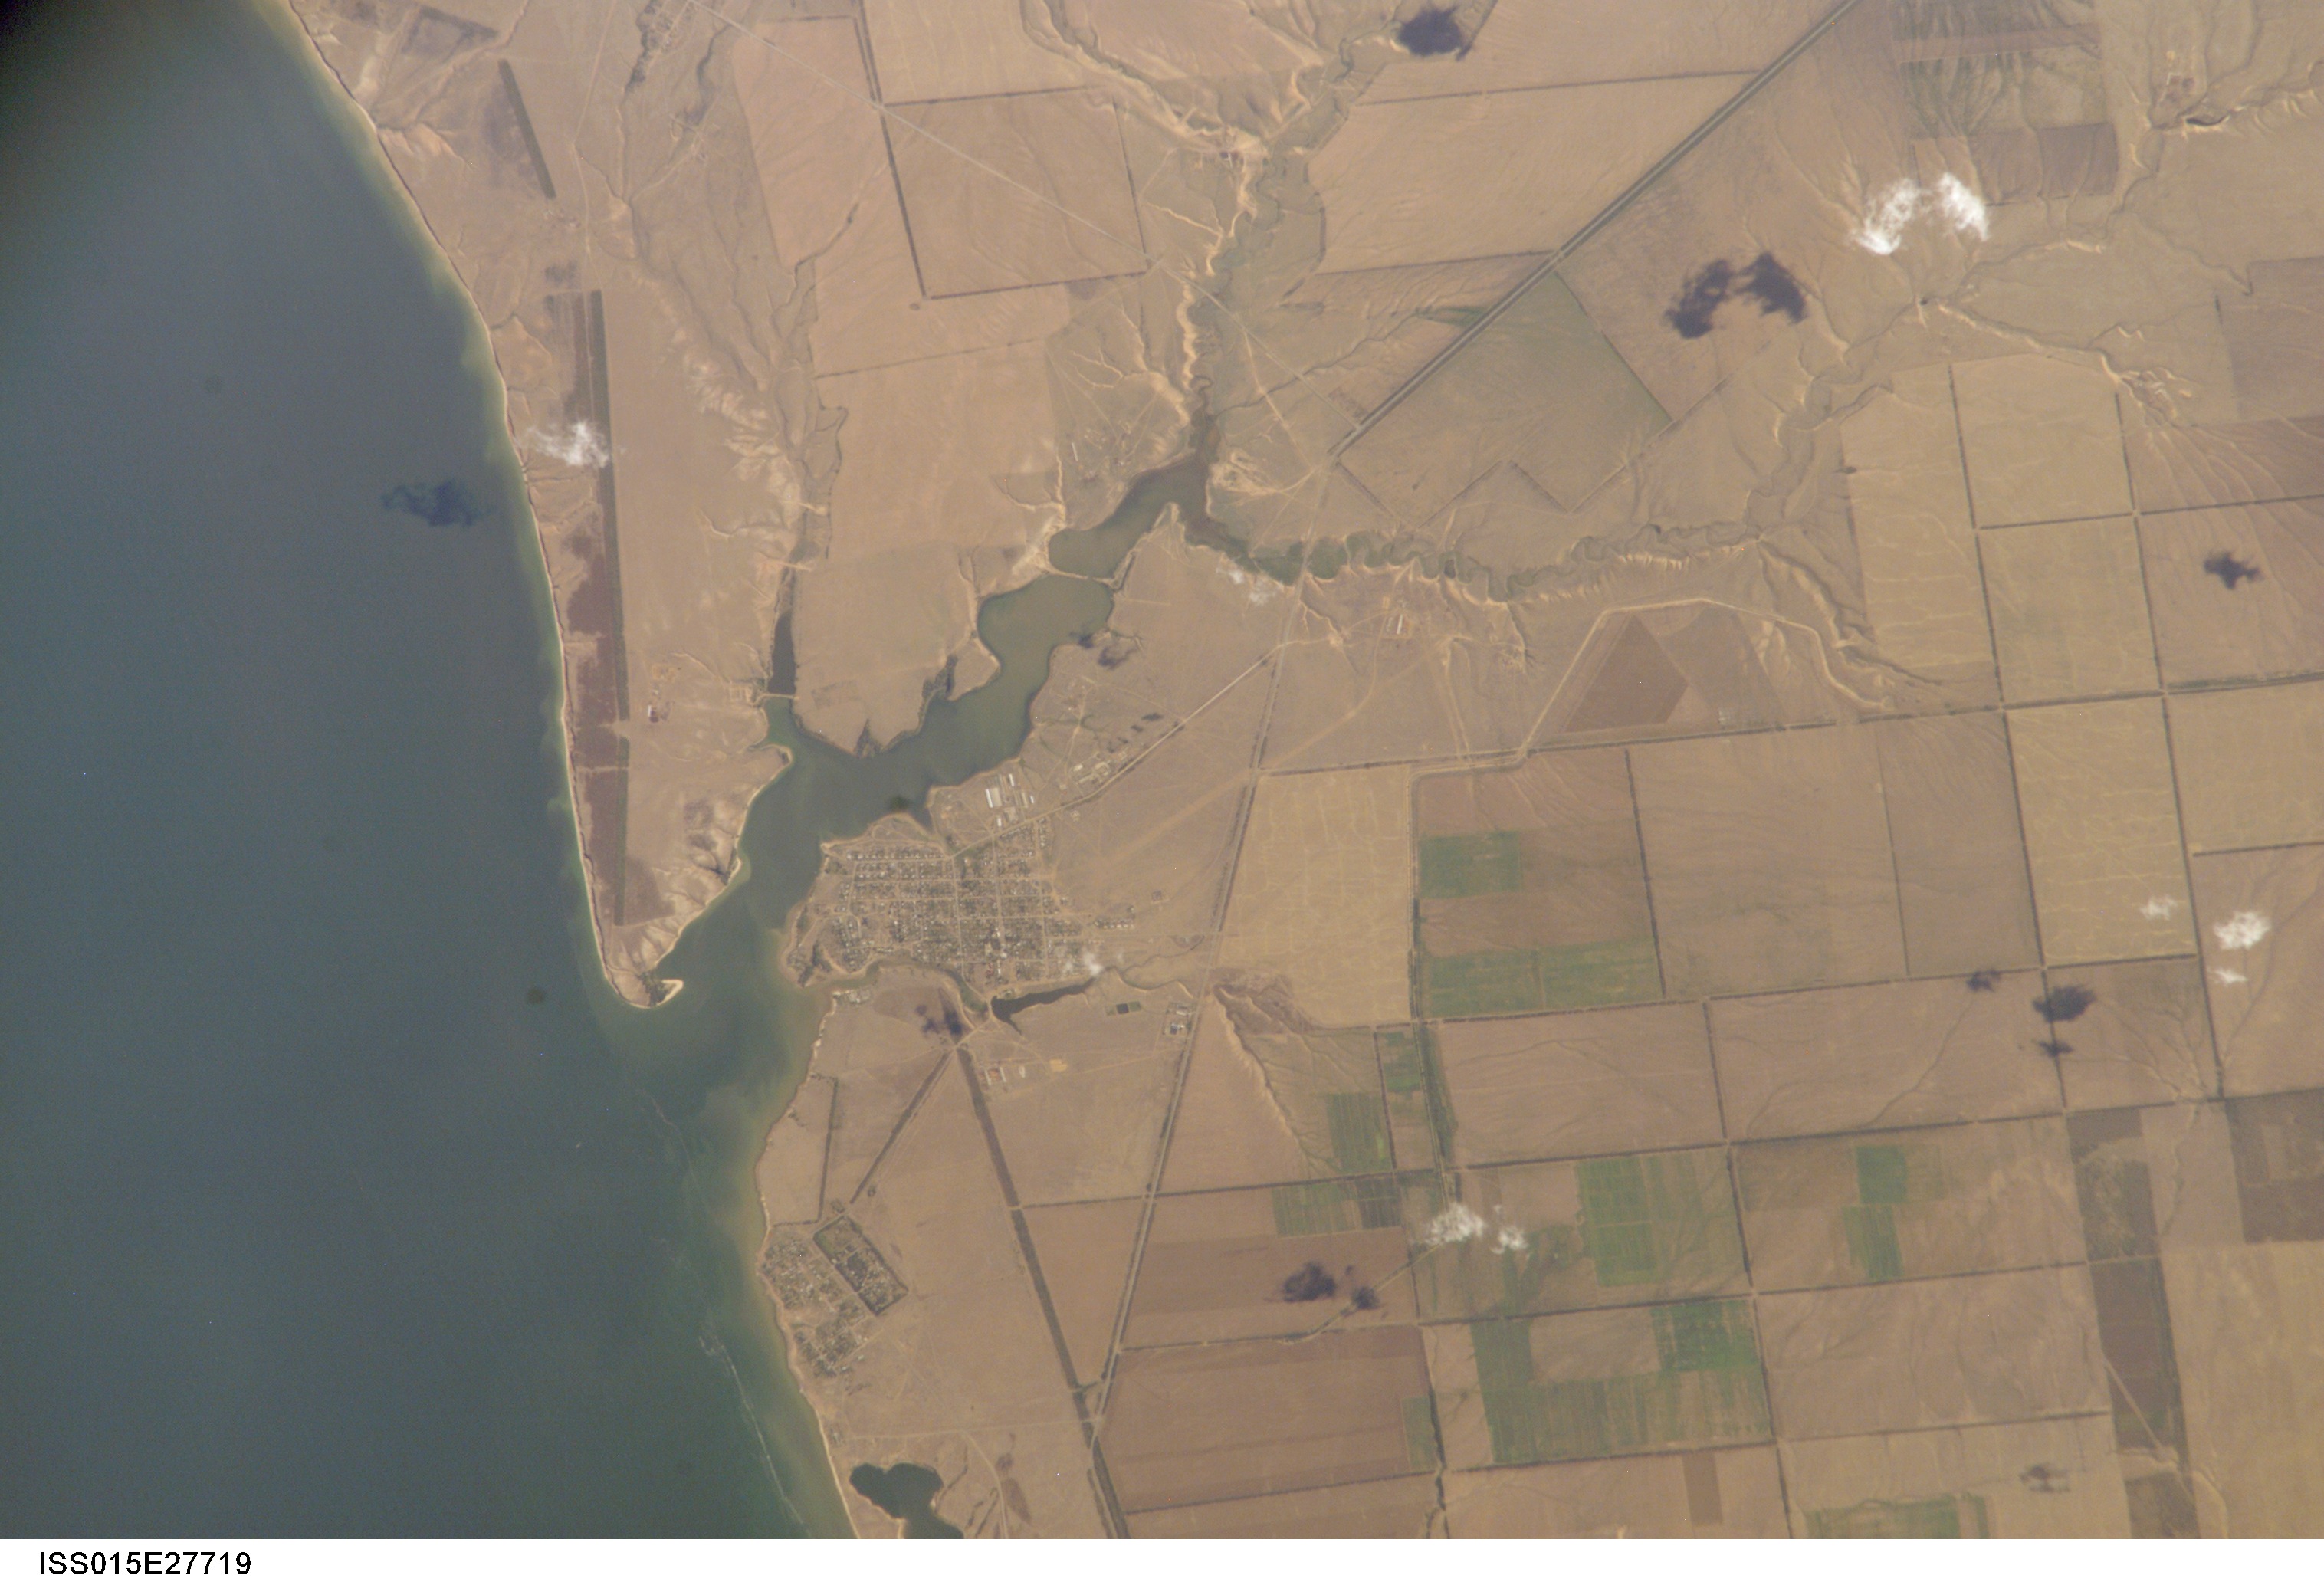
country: RUSSIAN FEDERATION
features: TSIMLYANKOYE RES., ZHUKOVSKAYA
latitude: 47.6
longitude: 42.5
